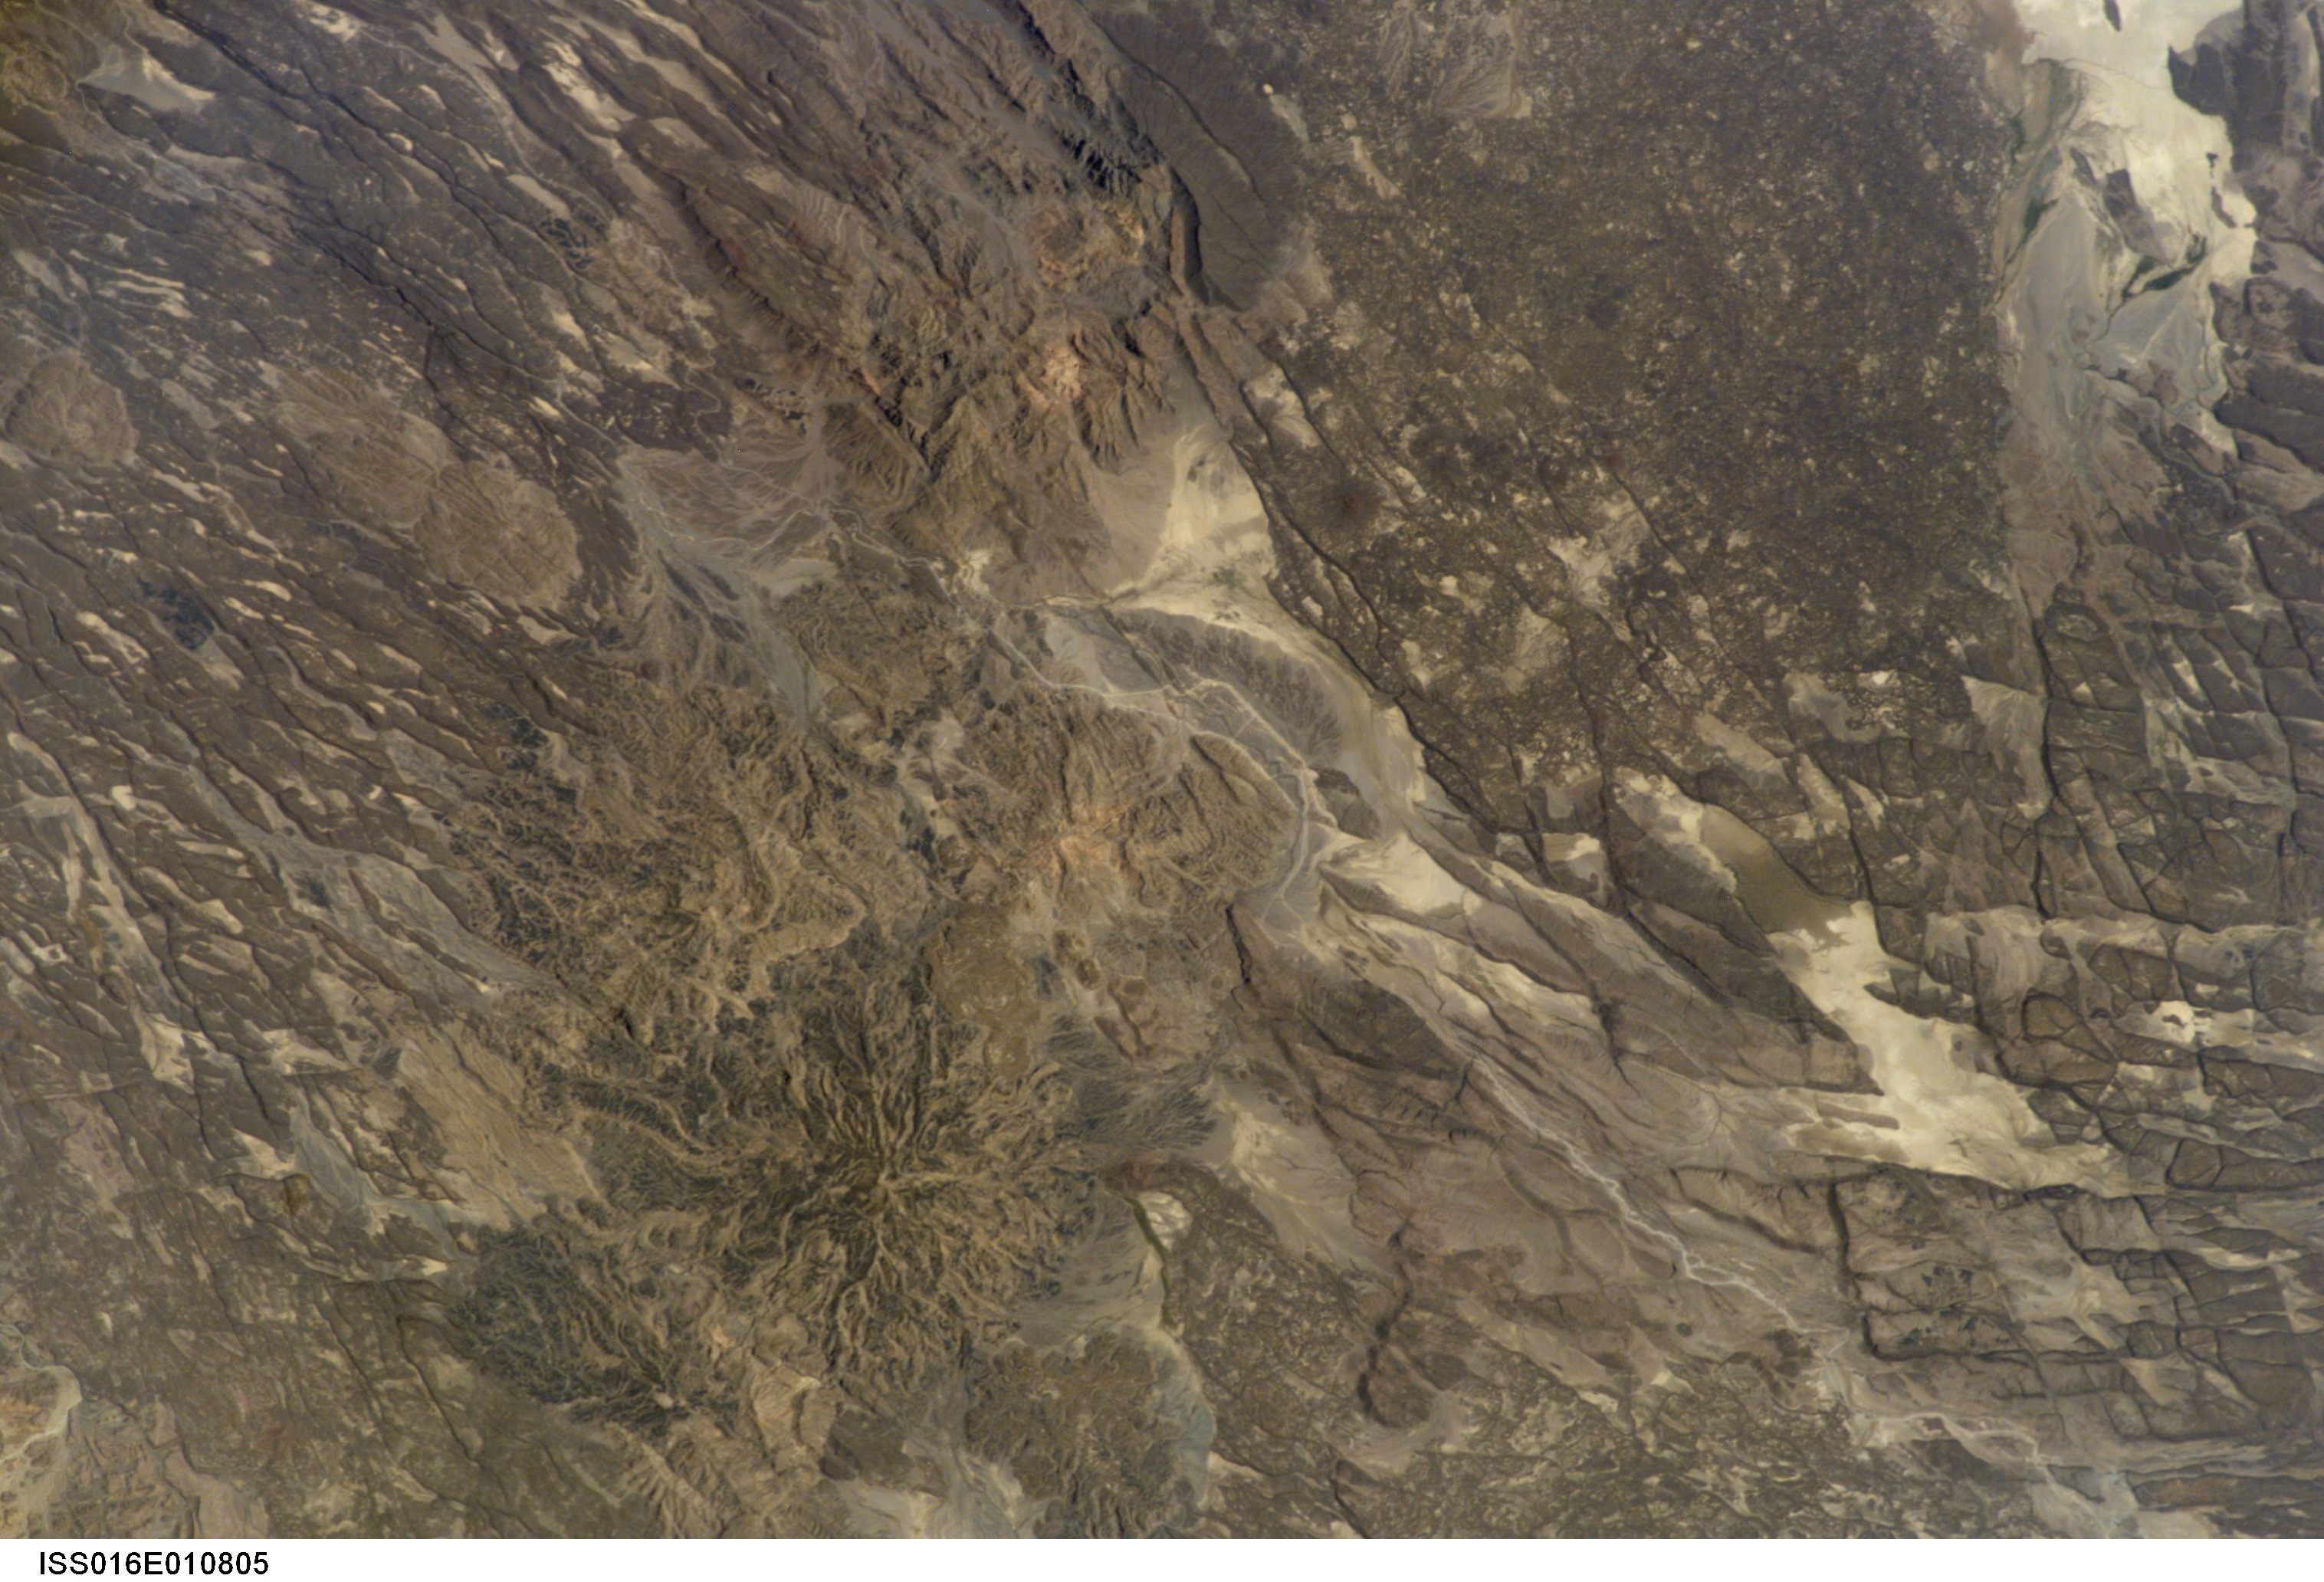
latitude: 12.5
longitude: 41.0
